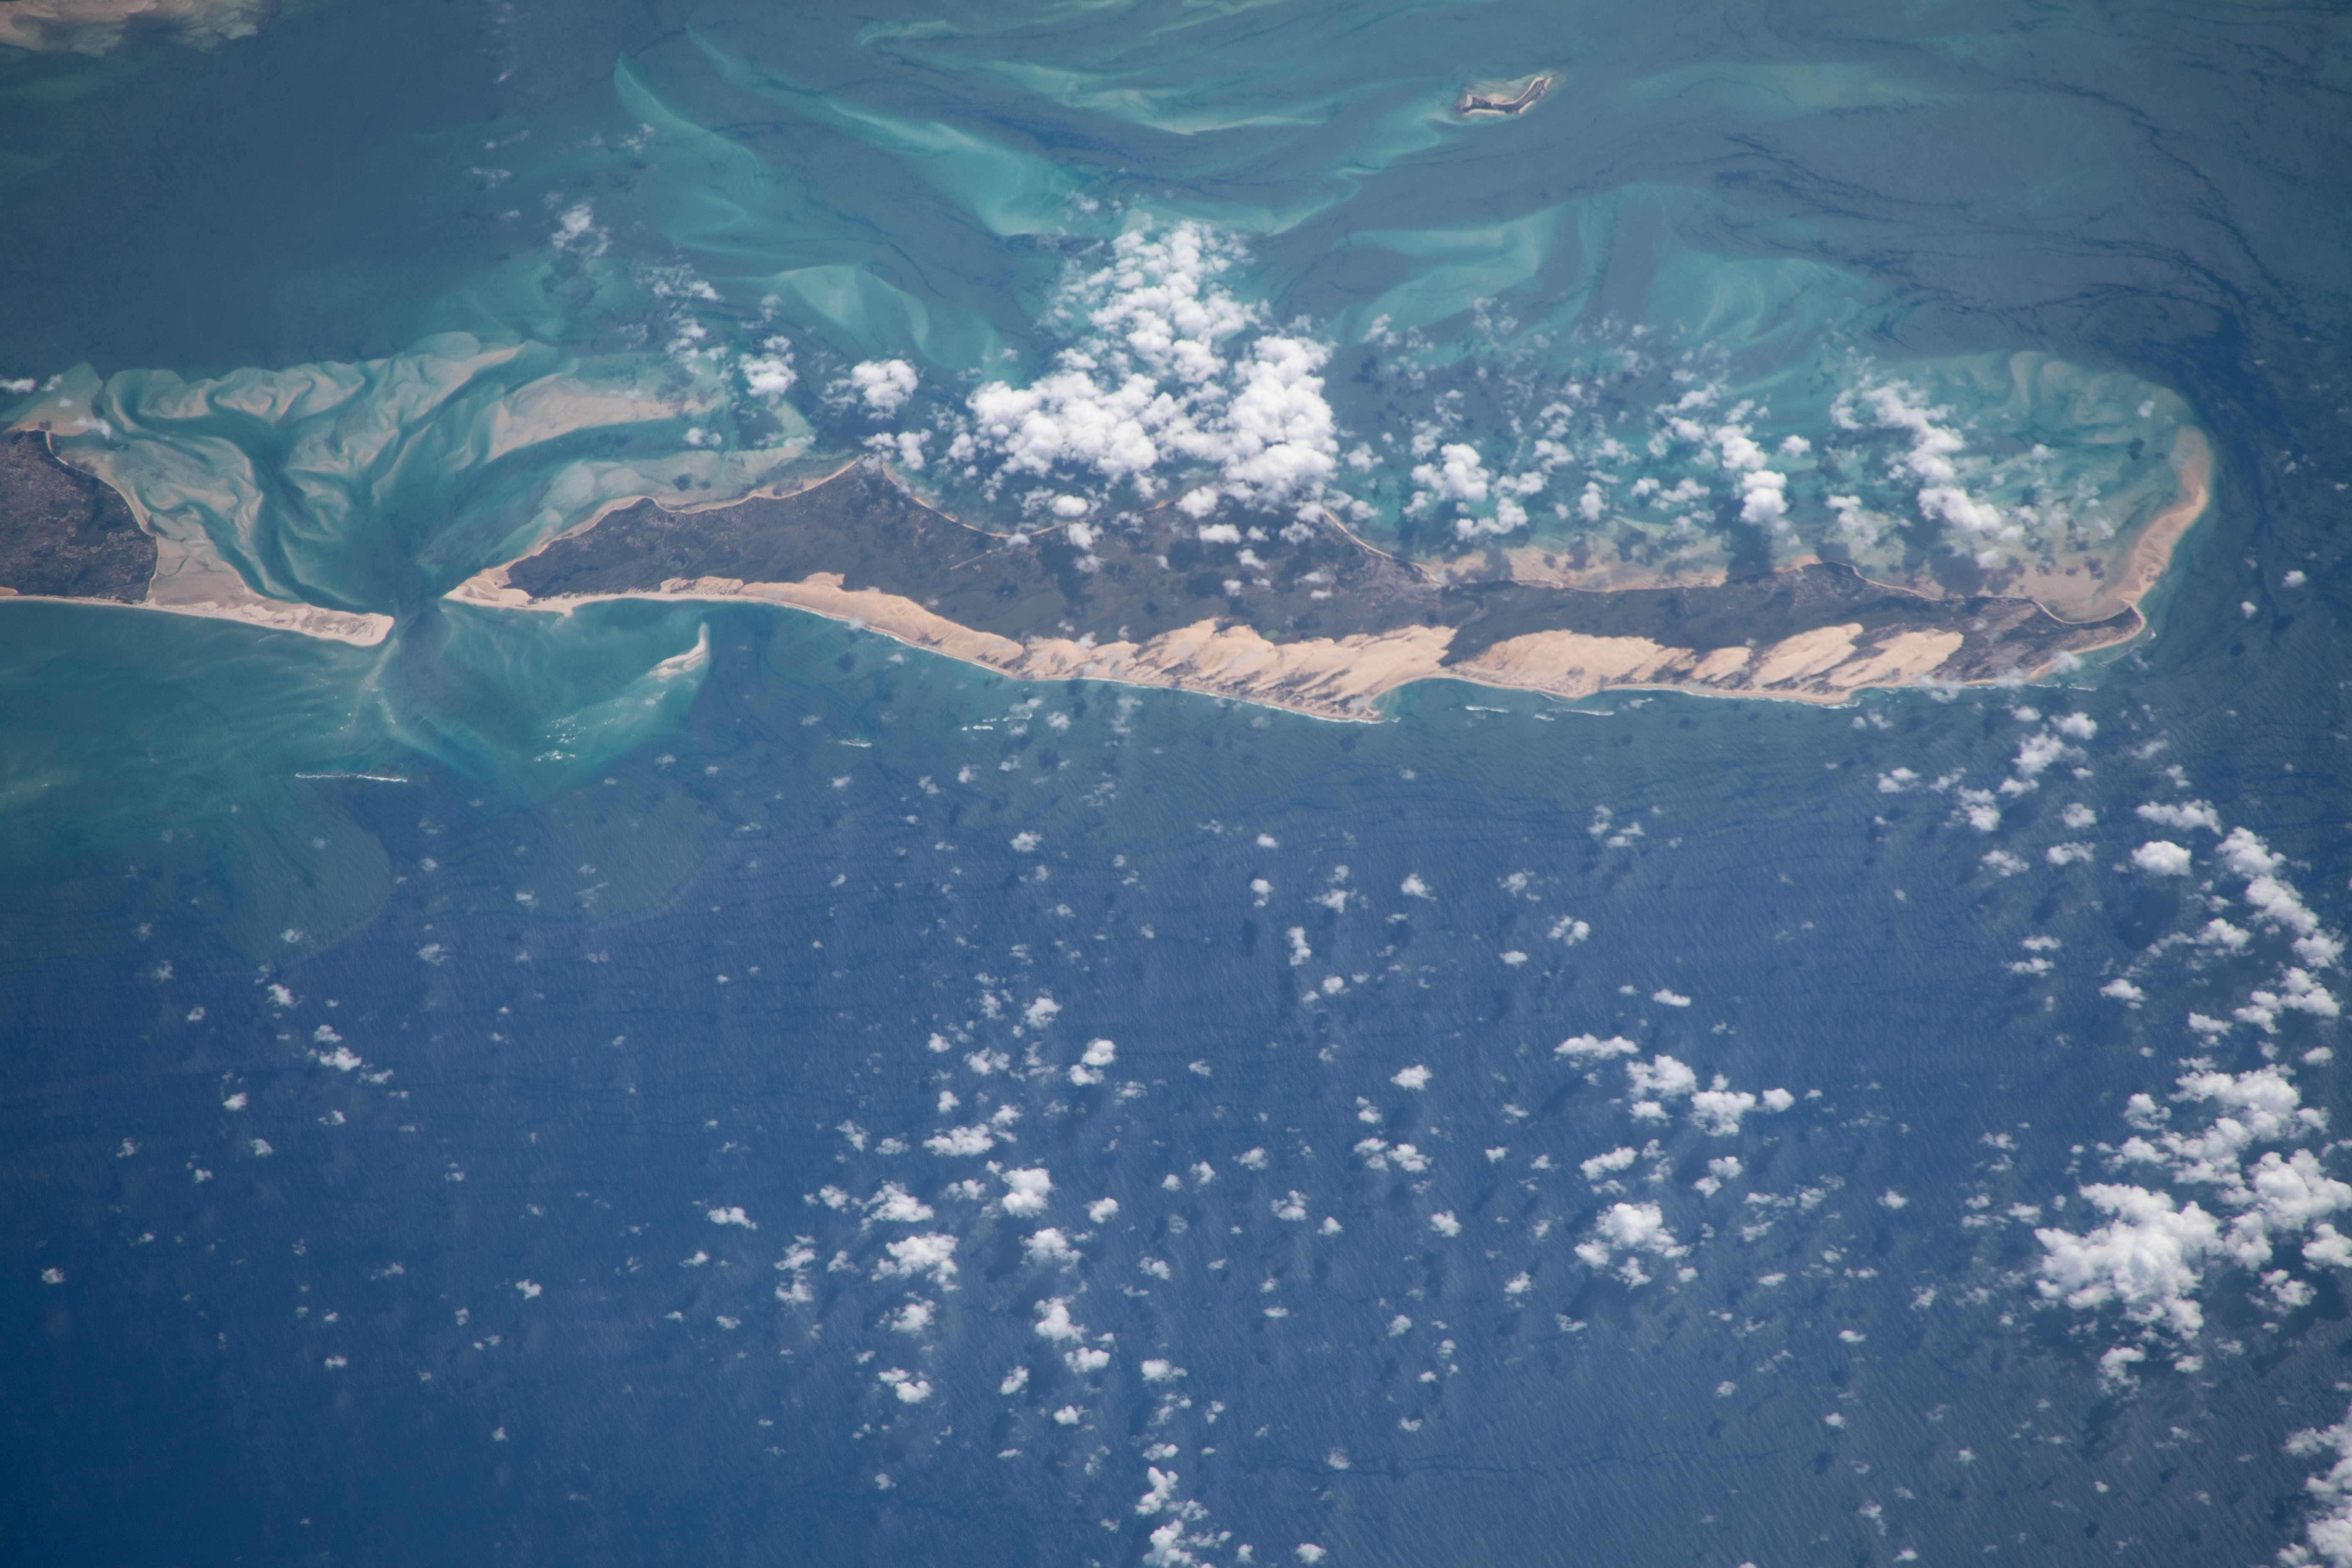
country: MOZAMBIQUE
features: FLOODING, SEDIMENT, BENGUERRA ISLAND, BAZARUTO ISLAND
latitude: -21.7
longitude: 35.5
